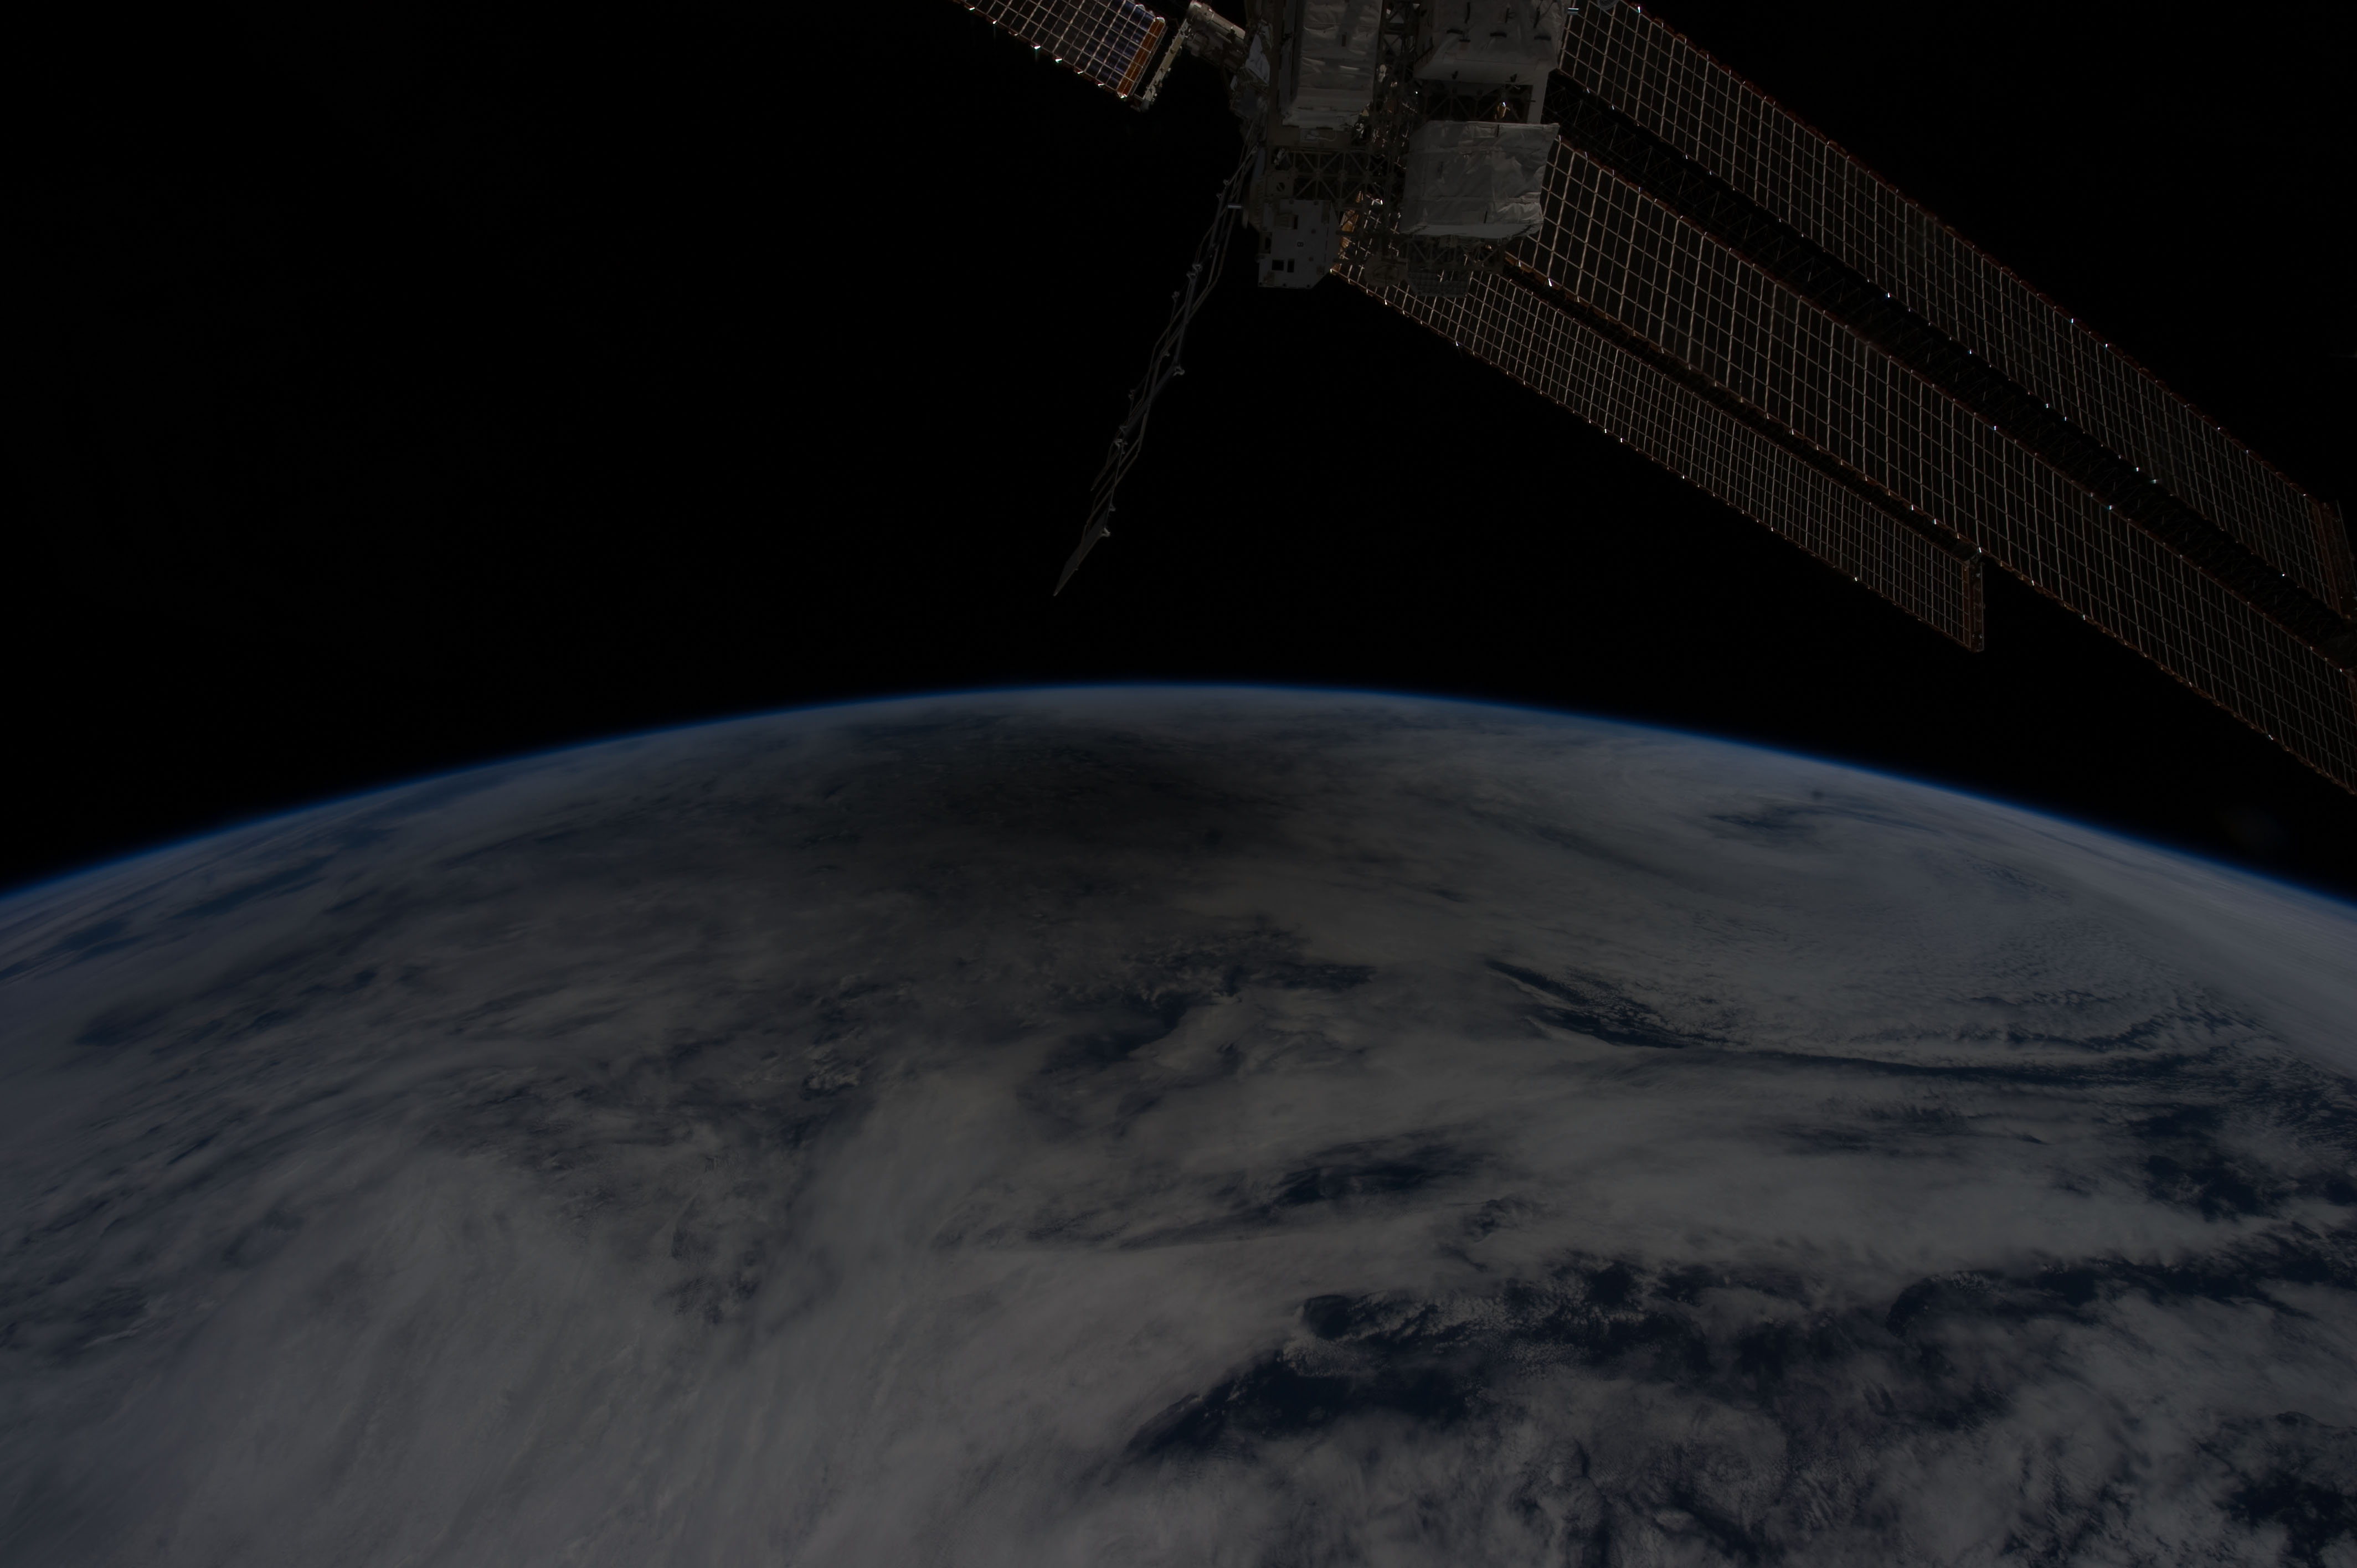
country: PACIFIC OCEAN
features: SHADOW OF ANNULAR SOLAR ECLIPSE ON CLOUD TOPS, WESTERN PACIFIC
